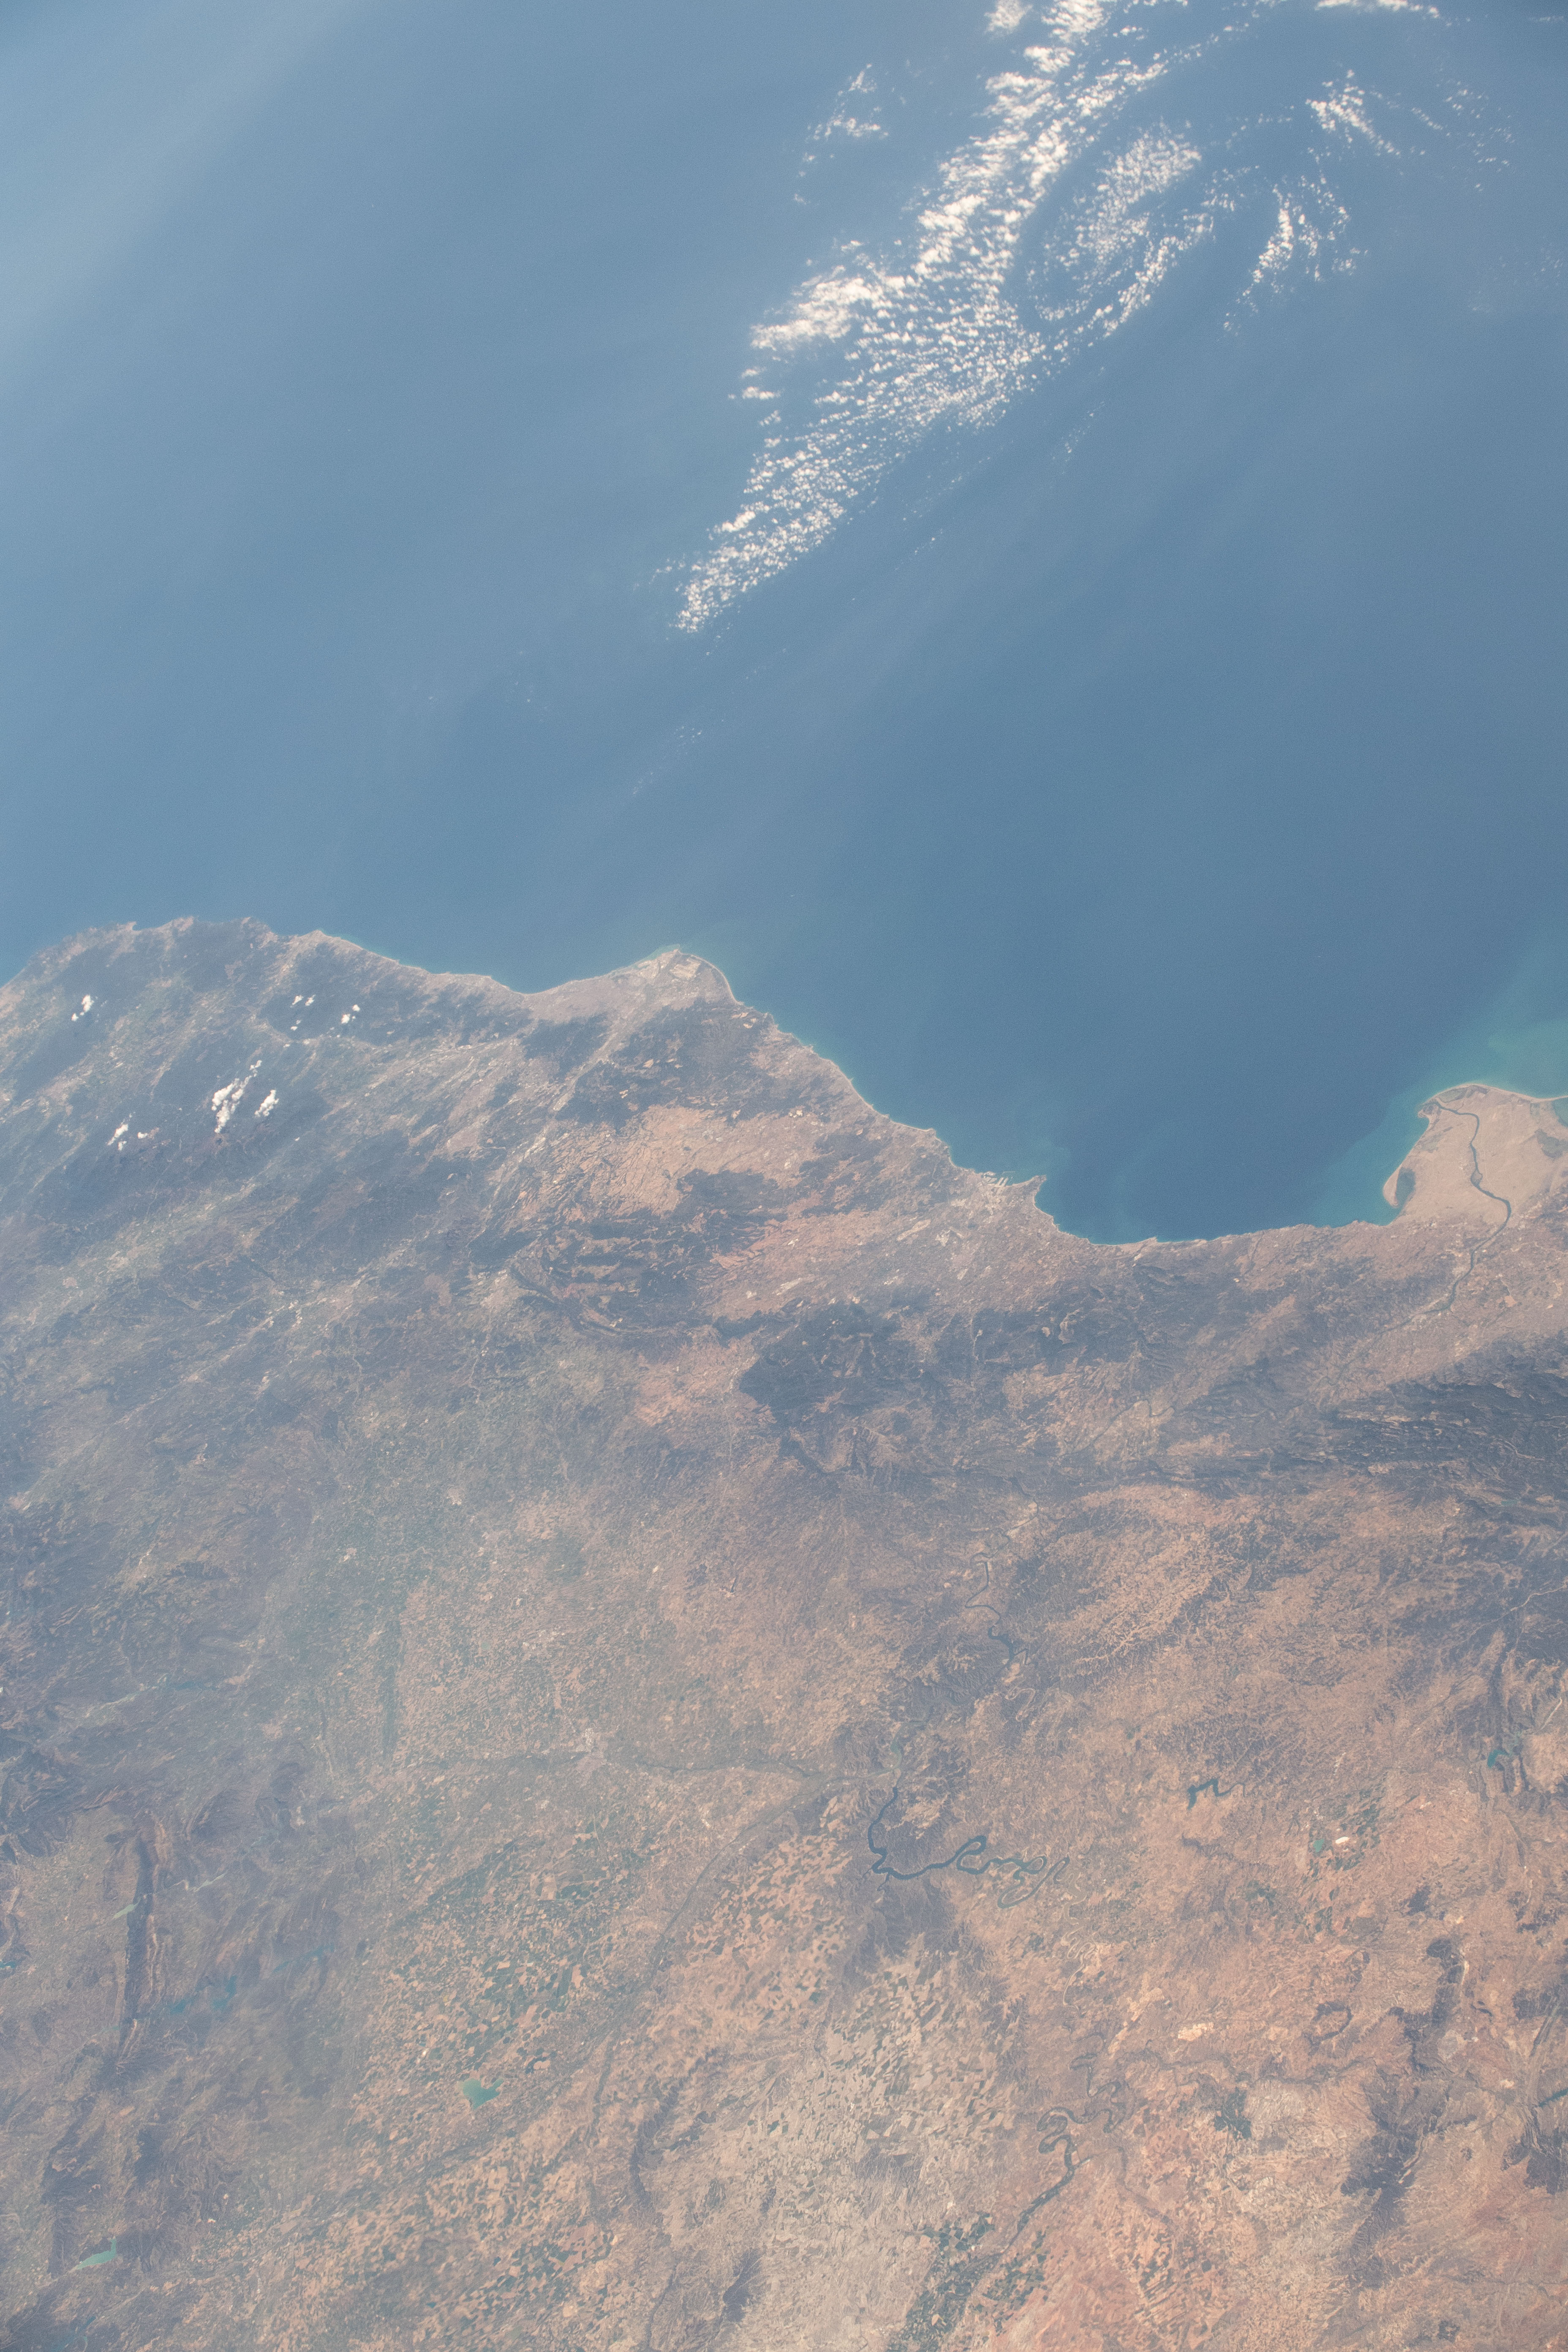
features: PRK.,MEDITERRANEAN SEA,CY.,S.,EBRE DELTA NATURAL PARK,BARCELONA,SPAIN
